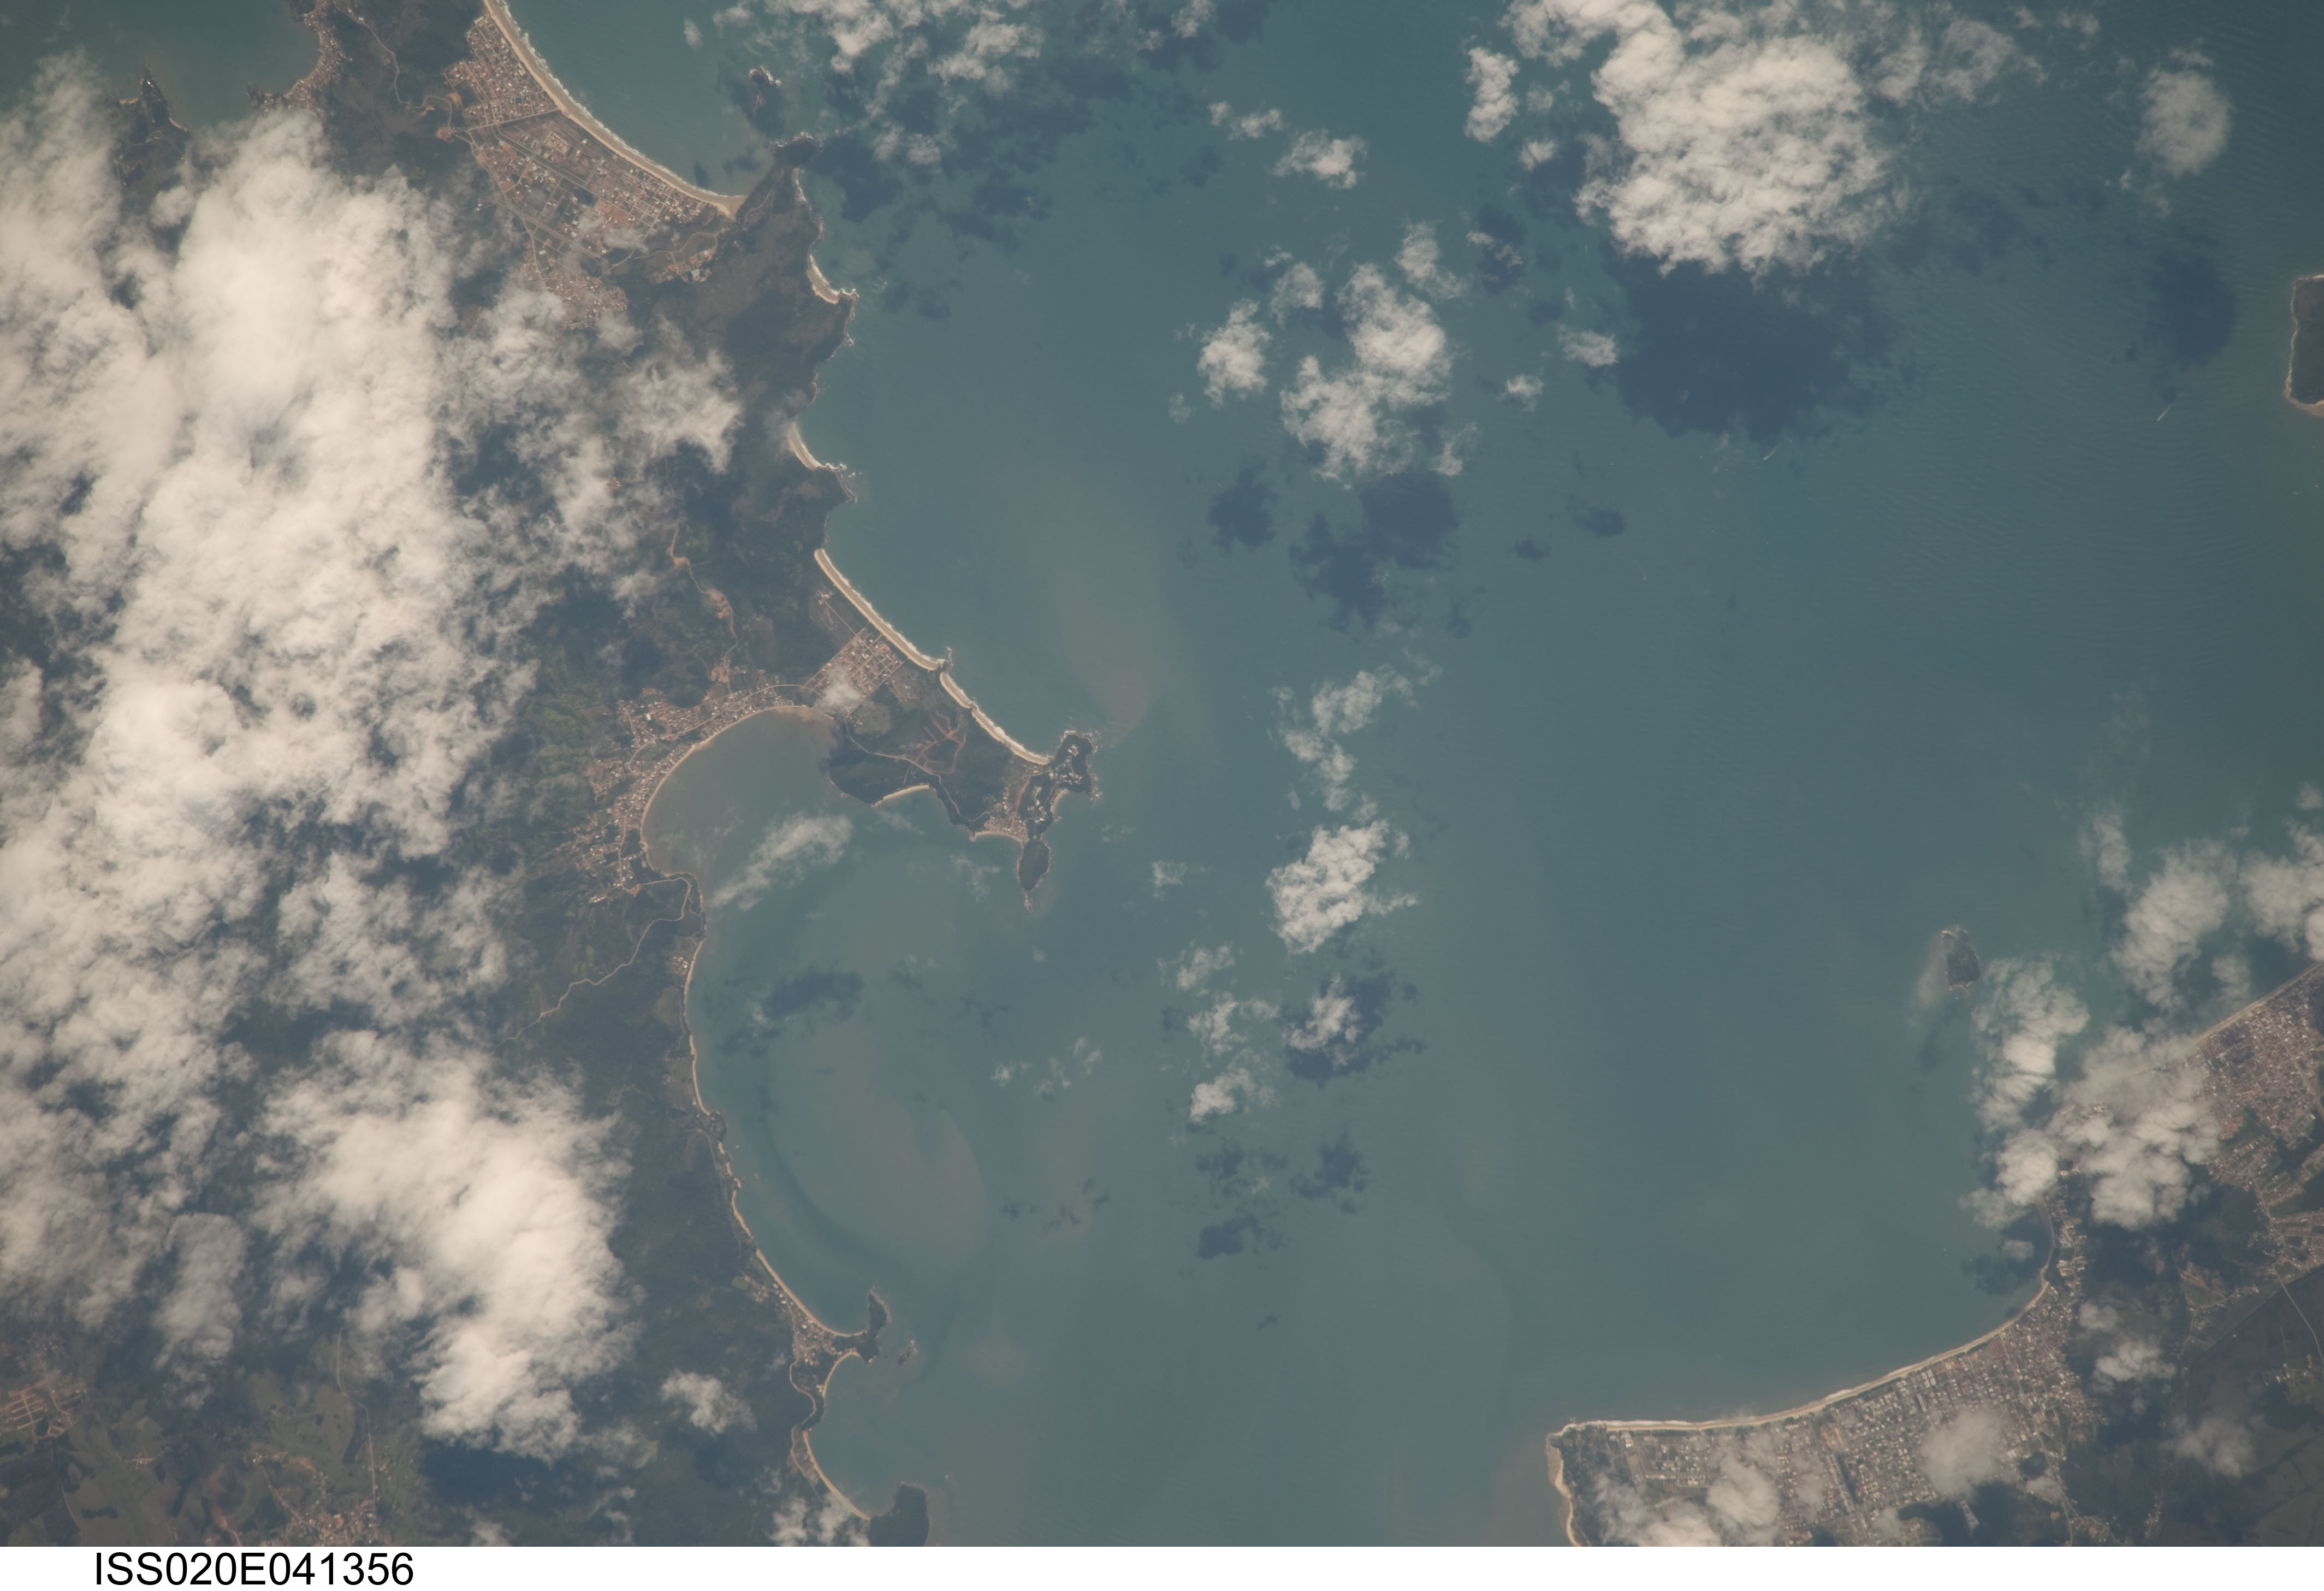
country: BRAZIL
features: BAIA DE NORTE, CANASVIEIRAS, AMACAO
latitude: -27.4
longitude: -48.5
